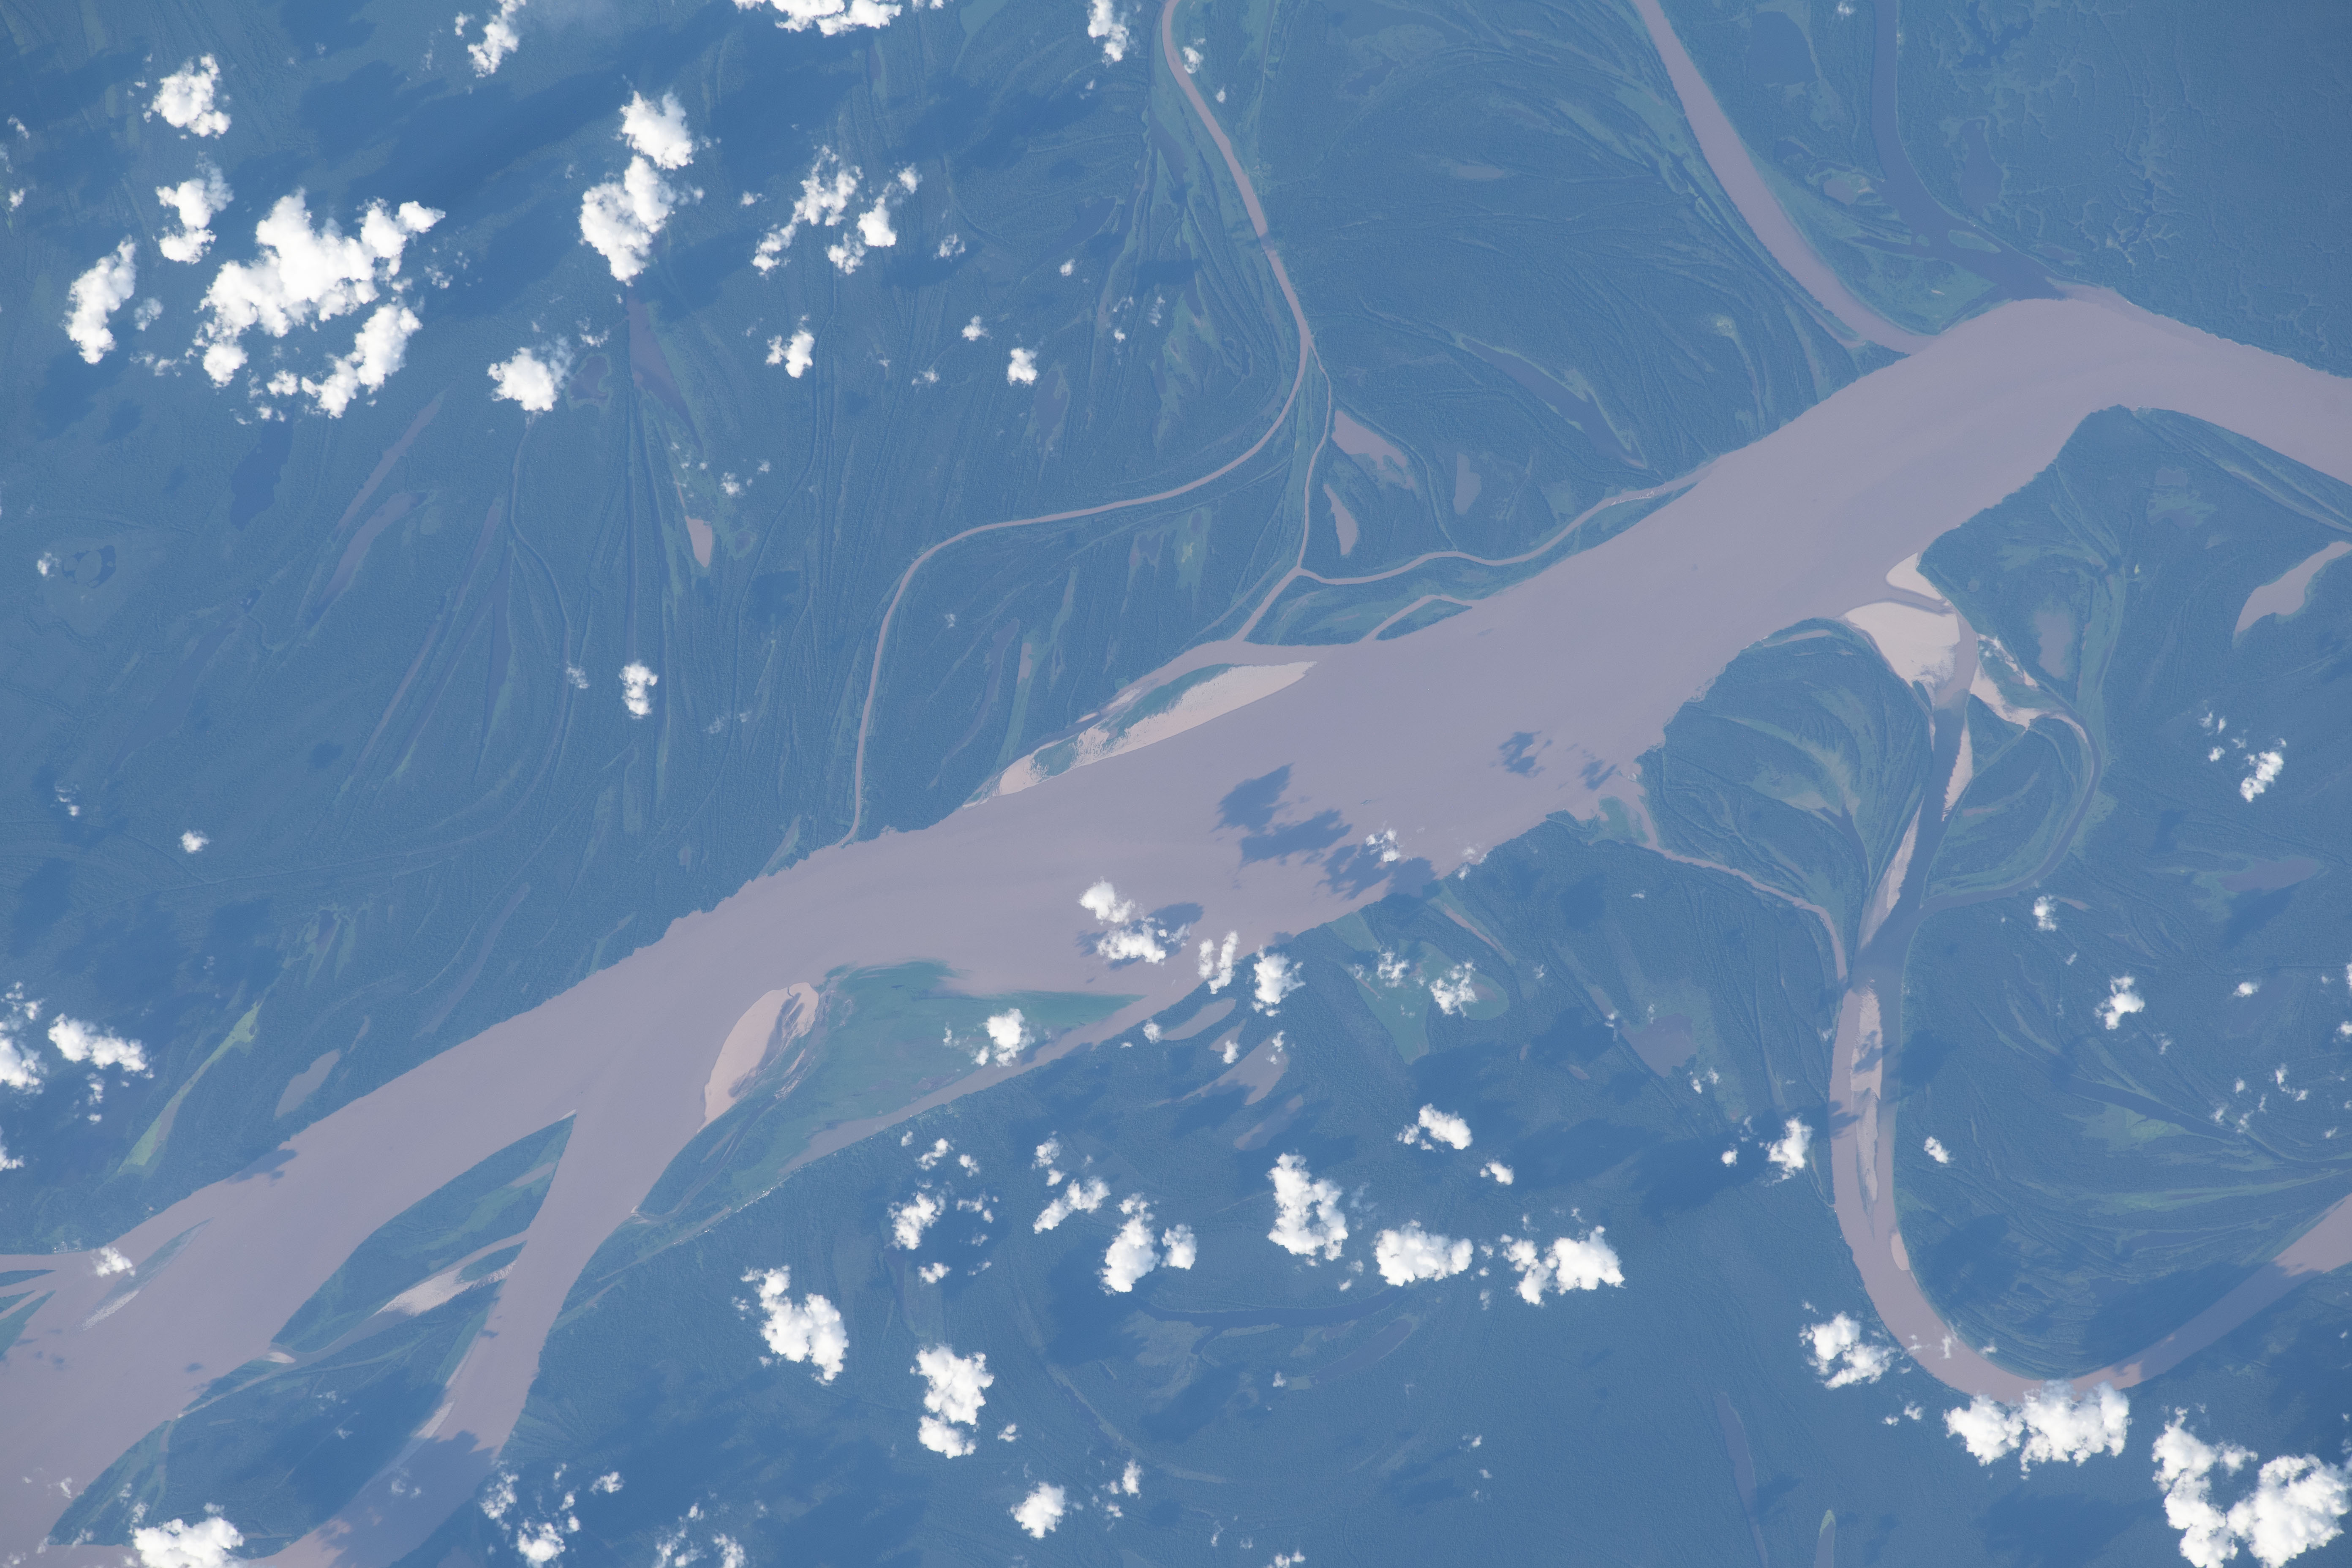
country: BRAZIL
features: AMAZON RIVER, LAGO DOS COROS
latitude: -3.8
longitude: -62.4
